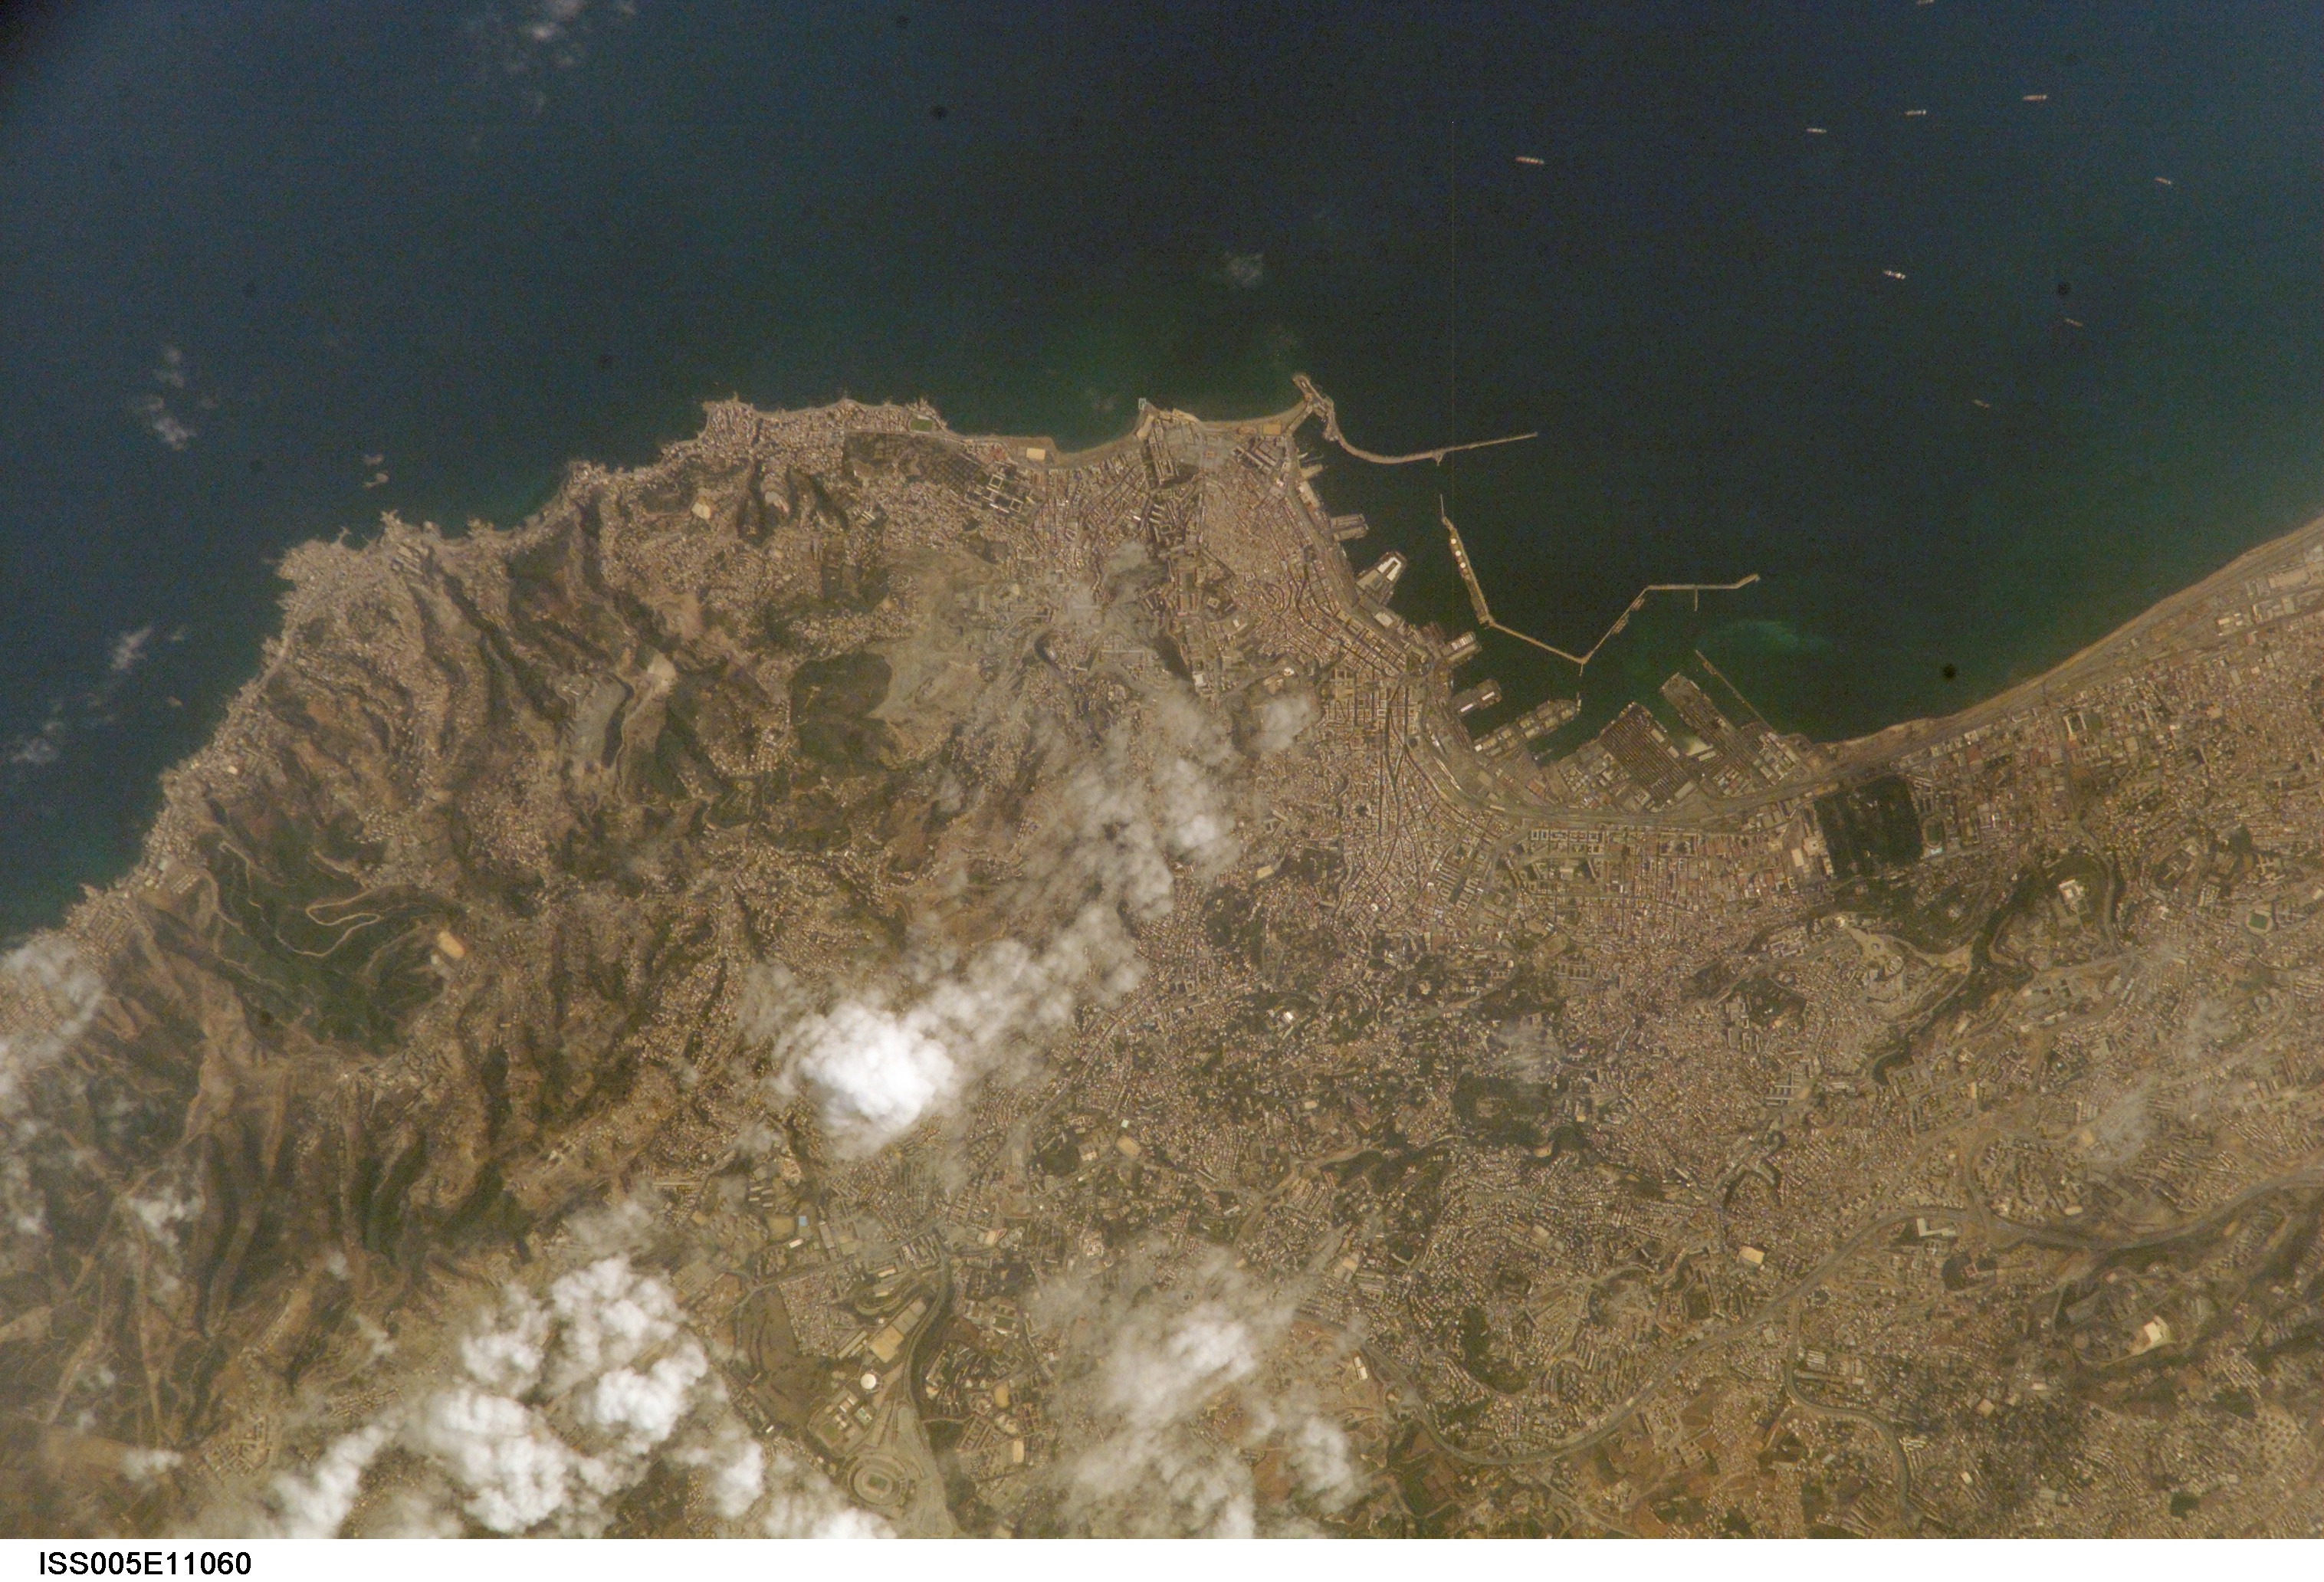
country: ALGERIA
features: ALGIERS
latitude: 36.5
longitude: 3.0
